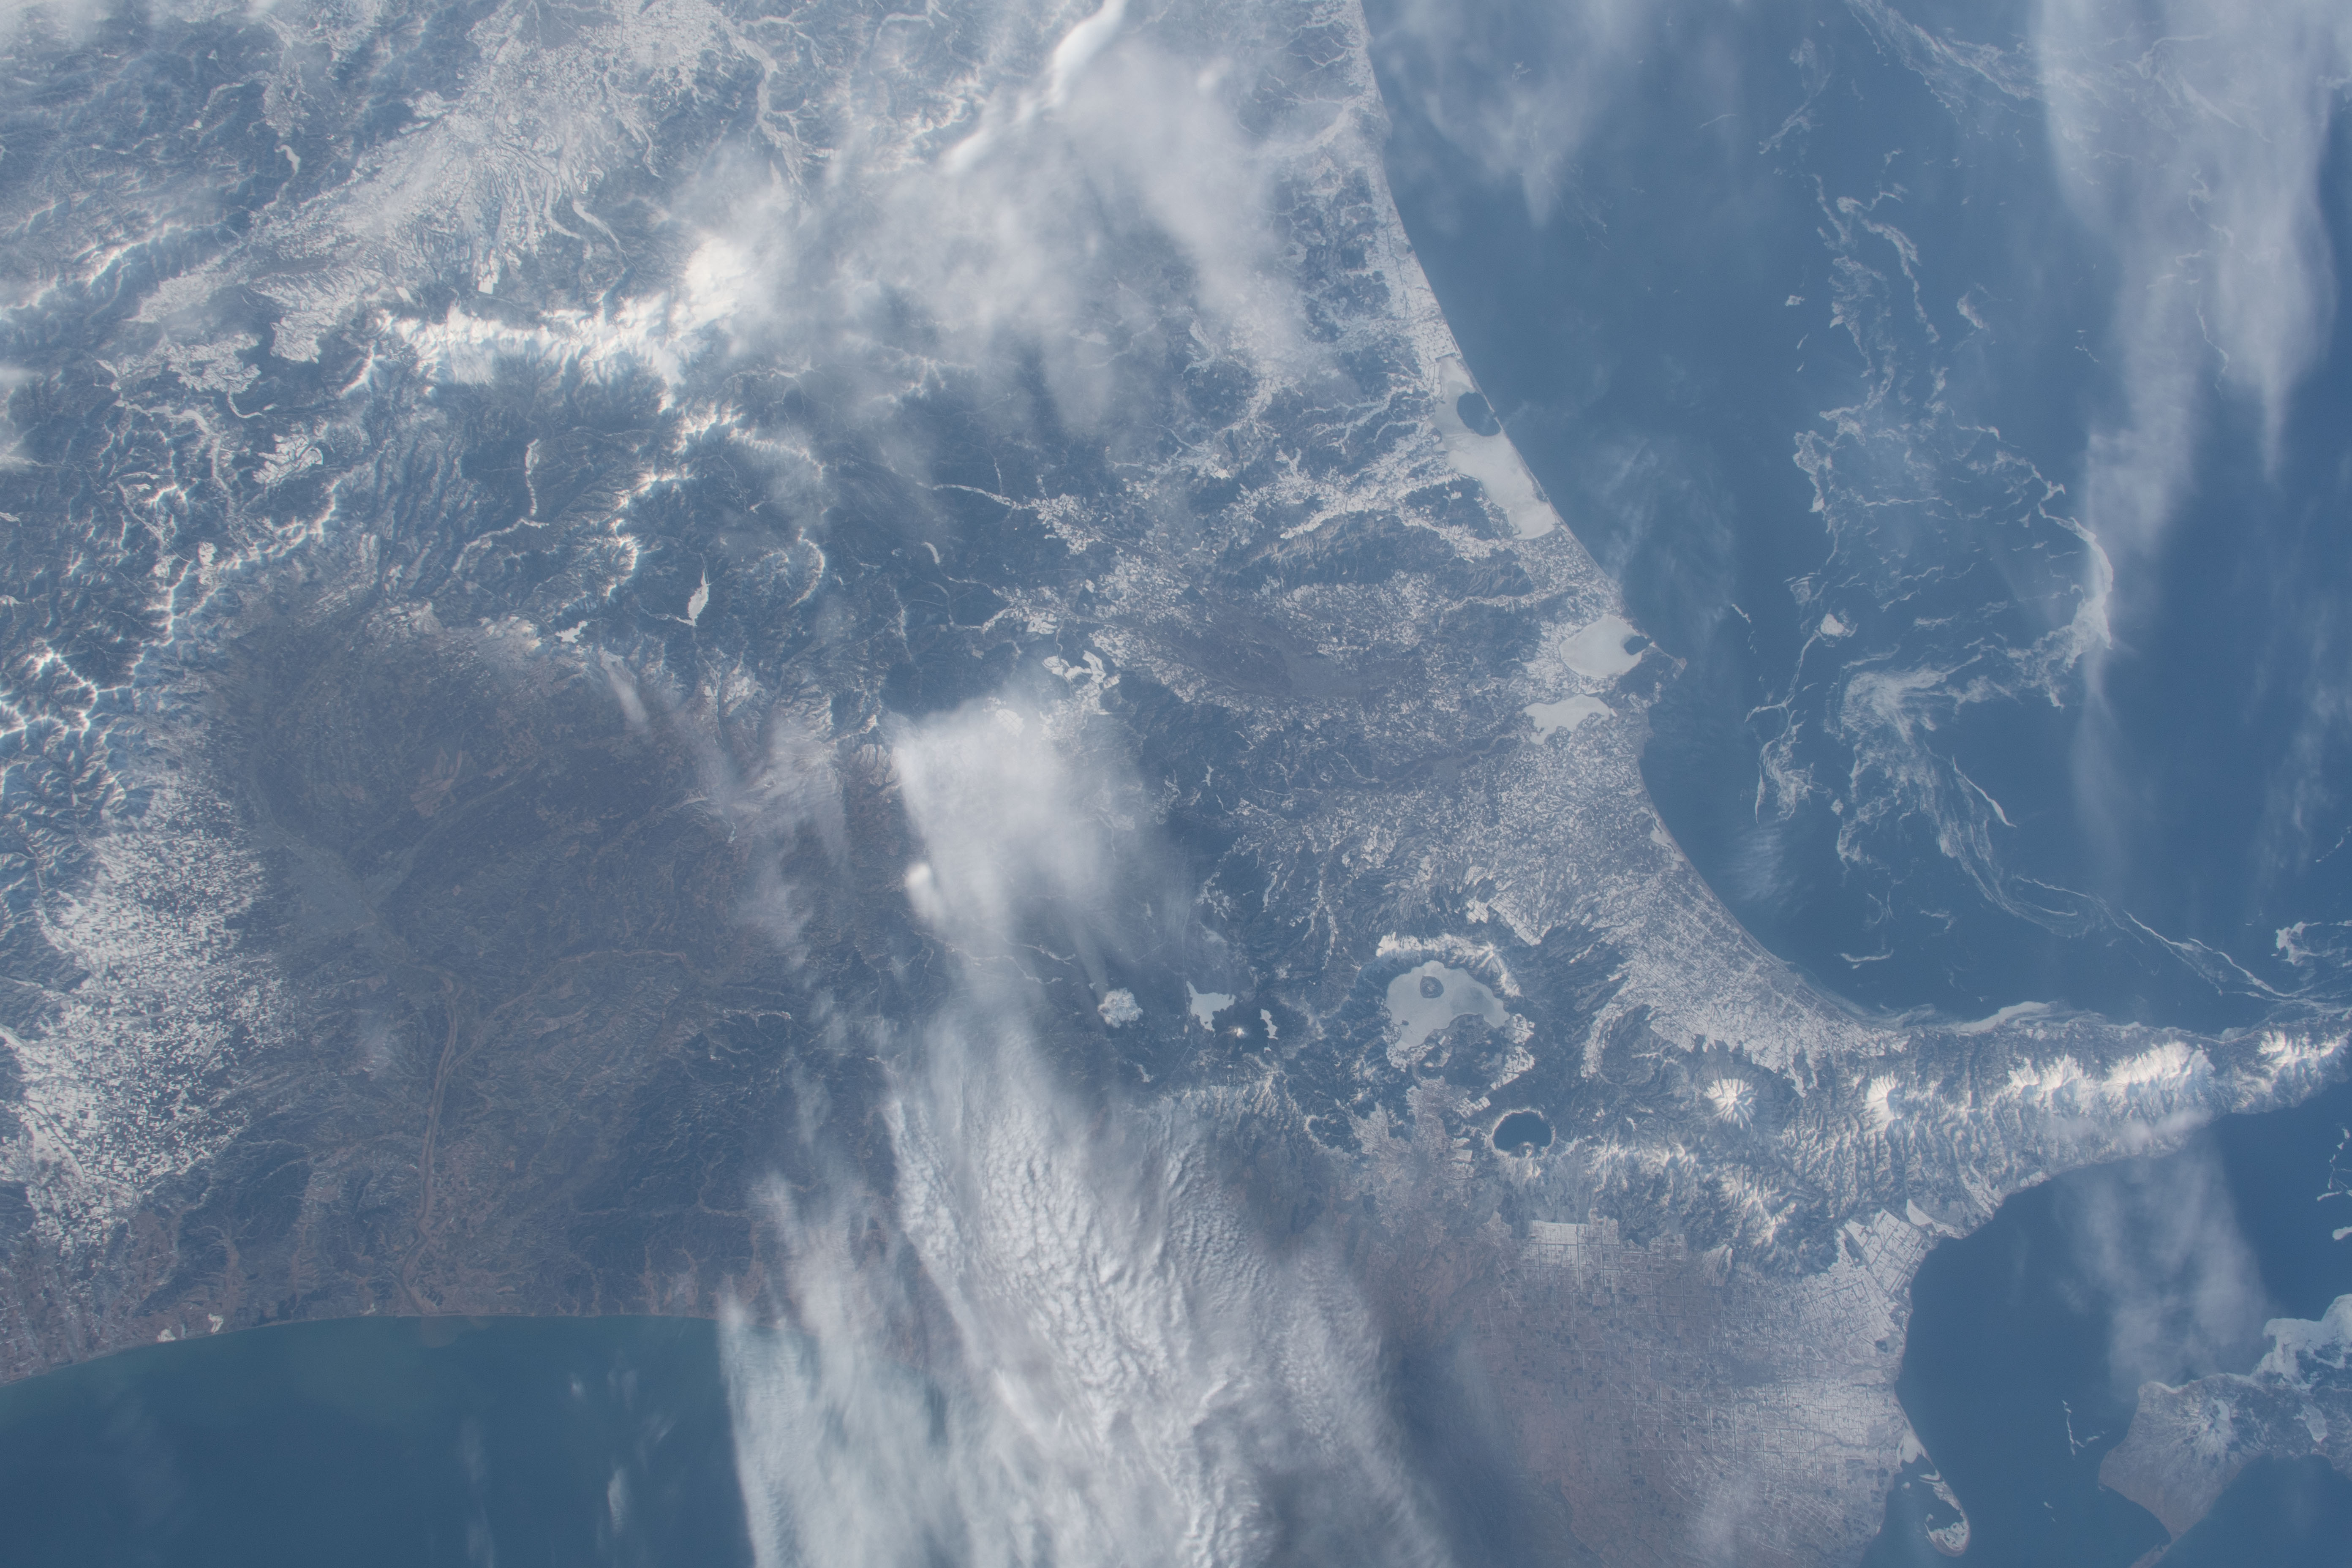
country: JAPAN
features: KUNASHIR ISLAND, KUNASHIRSKIY STRAIT, SHIRETOKO NATIONAL PARK, IZMENY STRAIT, AKAN NATIONAL PARK, LAKE MASHU, LAKE KUSSHARO
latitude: 43.5
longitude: 144.0
